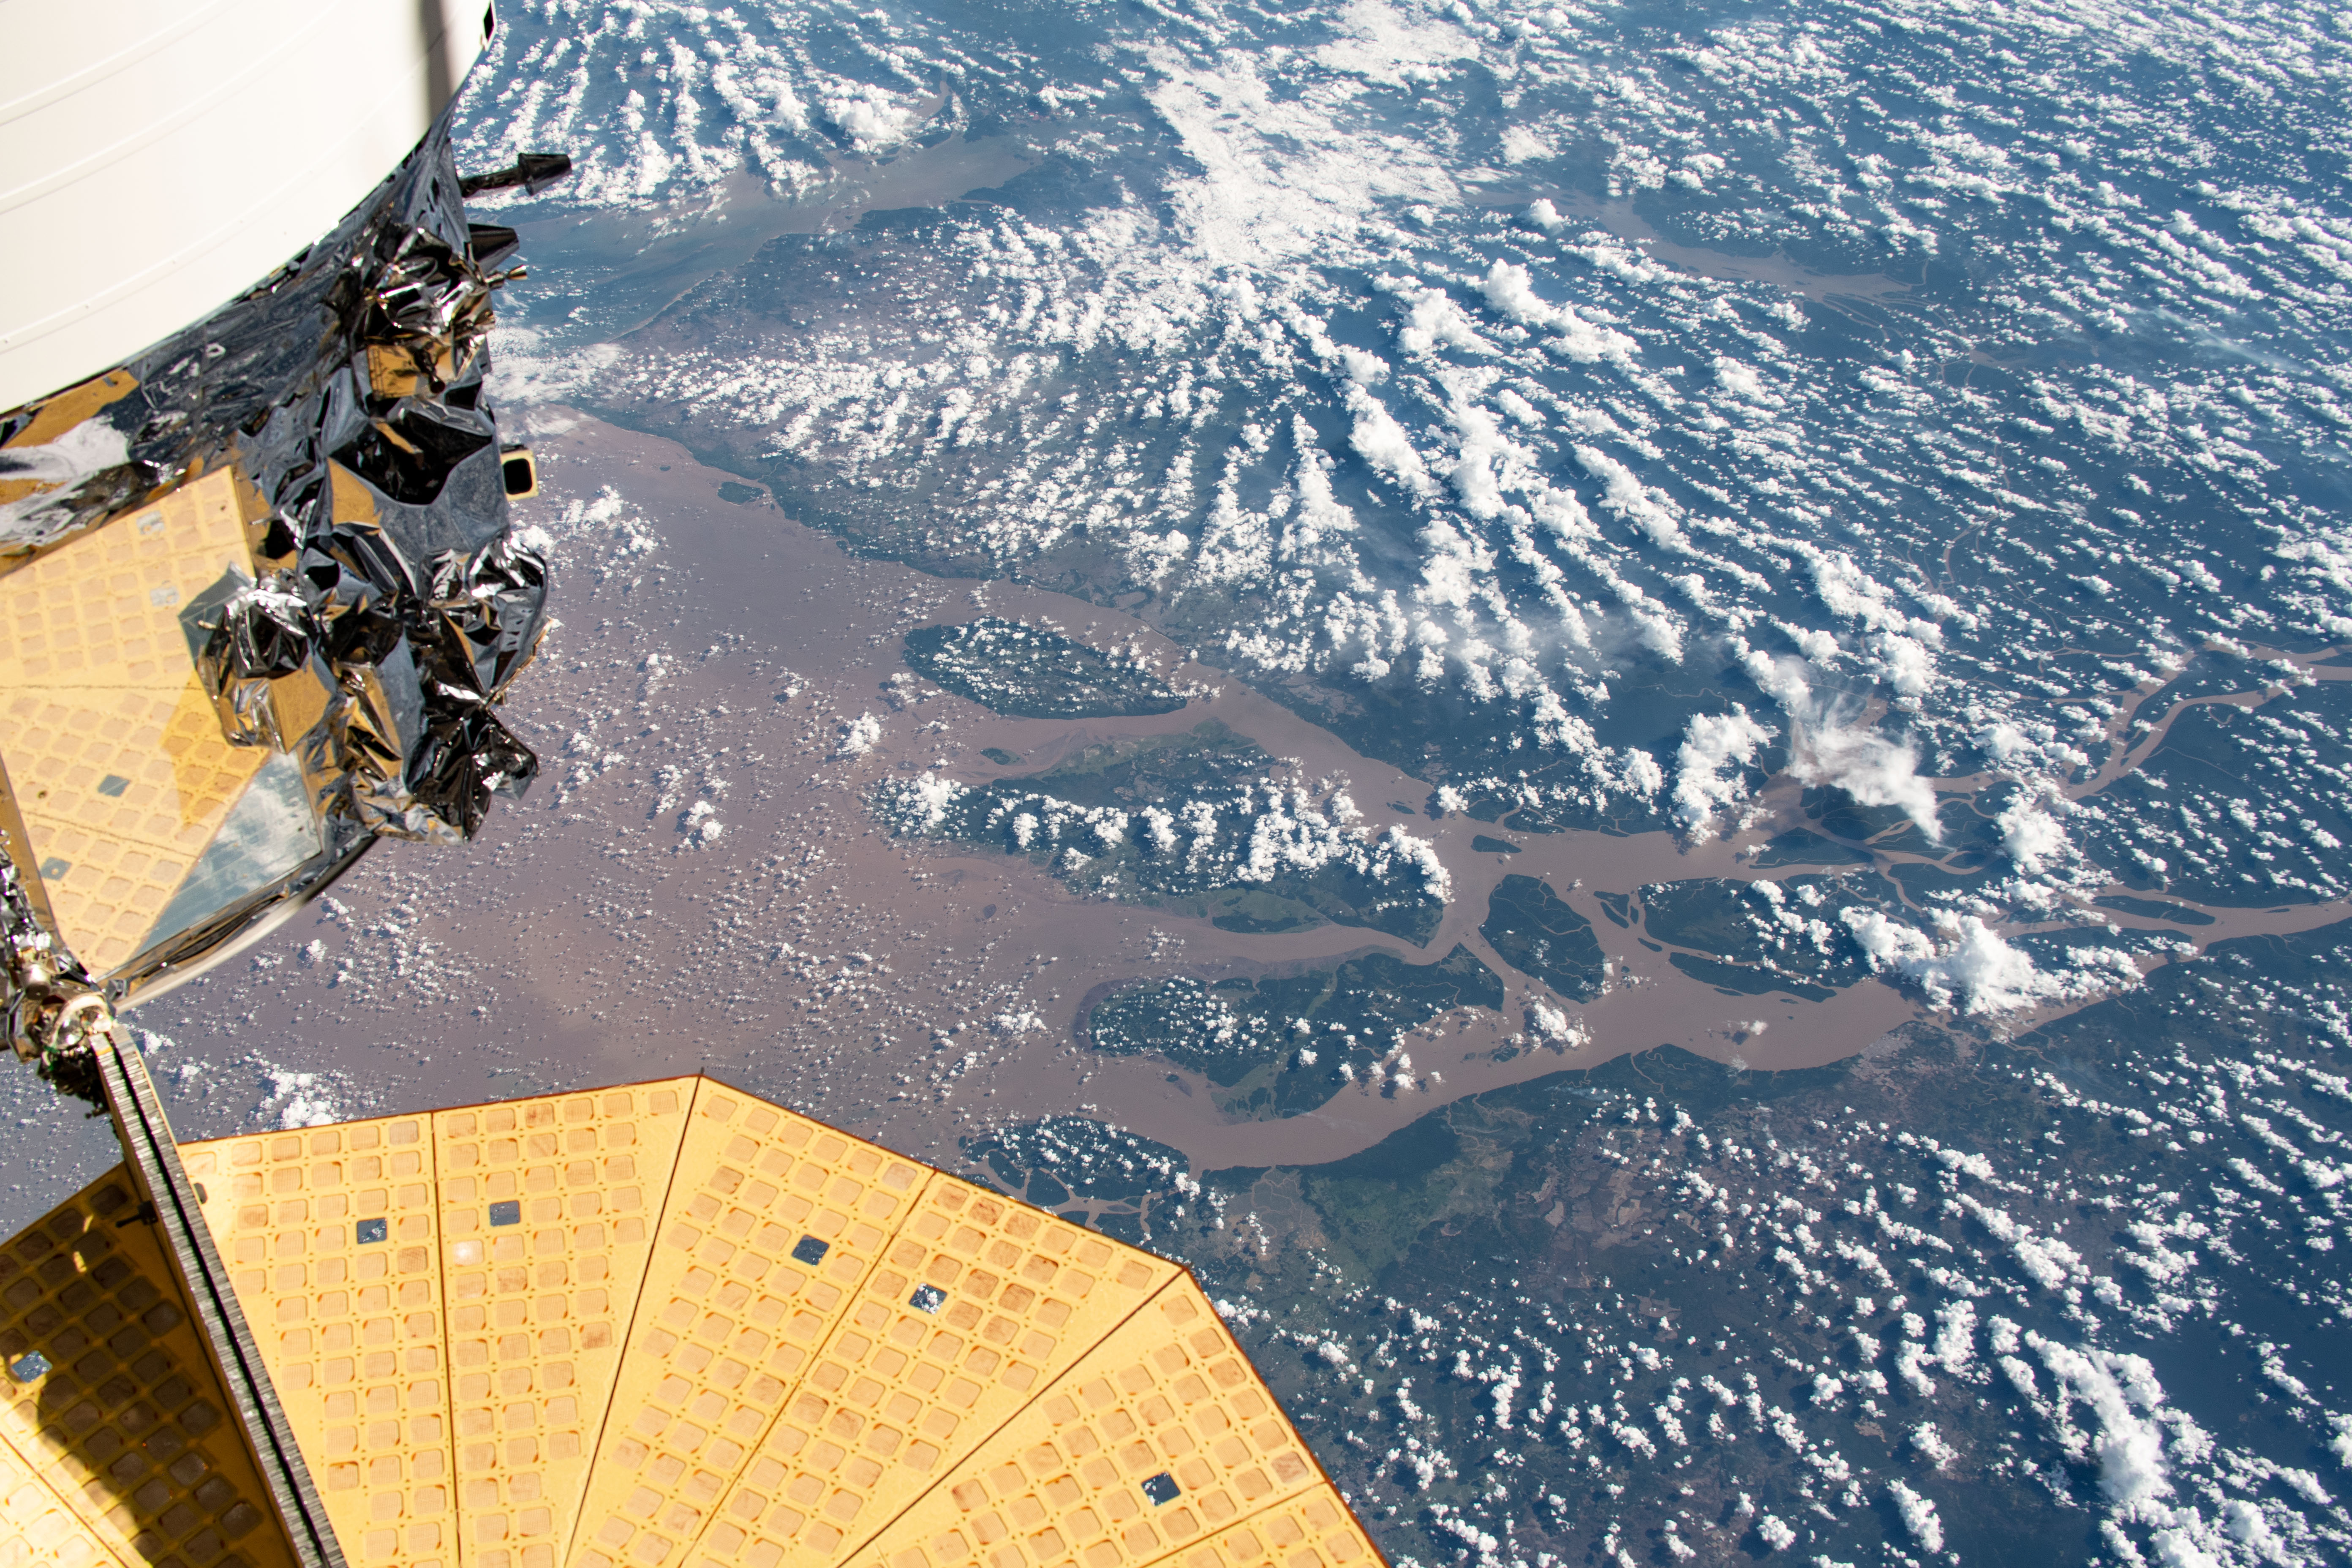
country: BRAZIL
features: RIO AMAZONAS, CANAL DO JURUPARI
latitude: 0.0
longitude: -50.0
